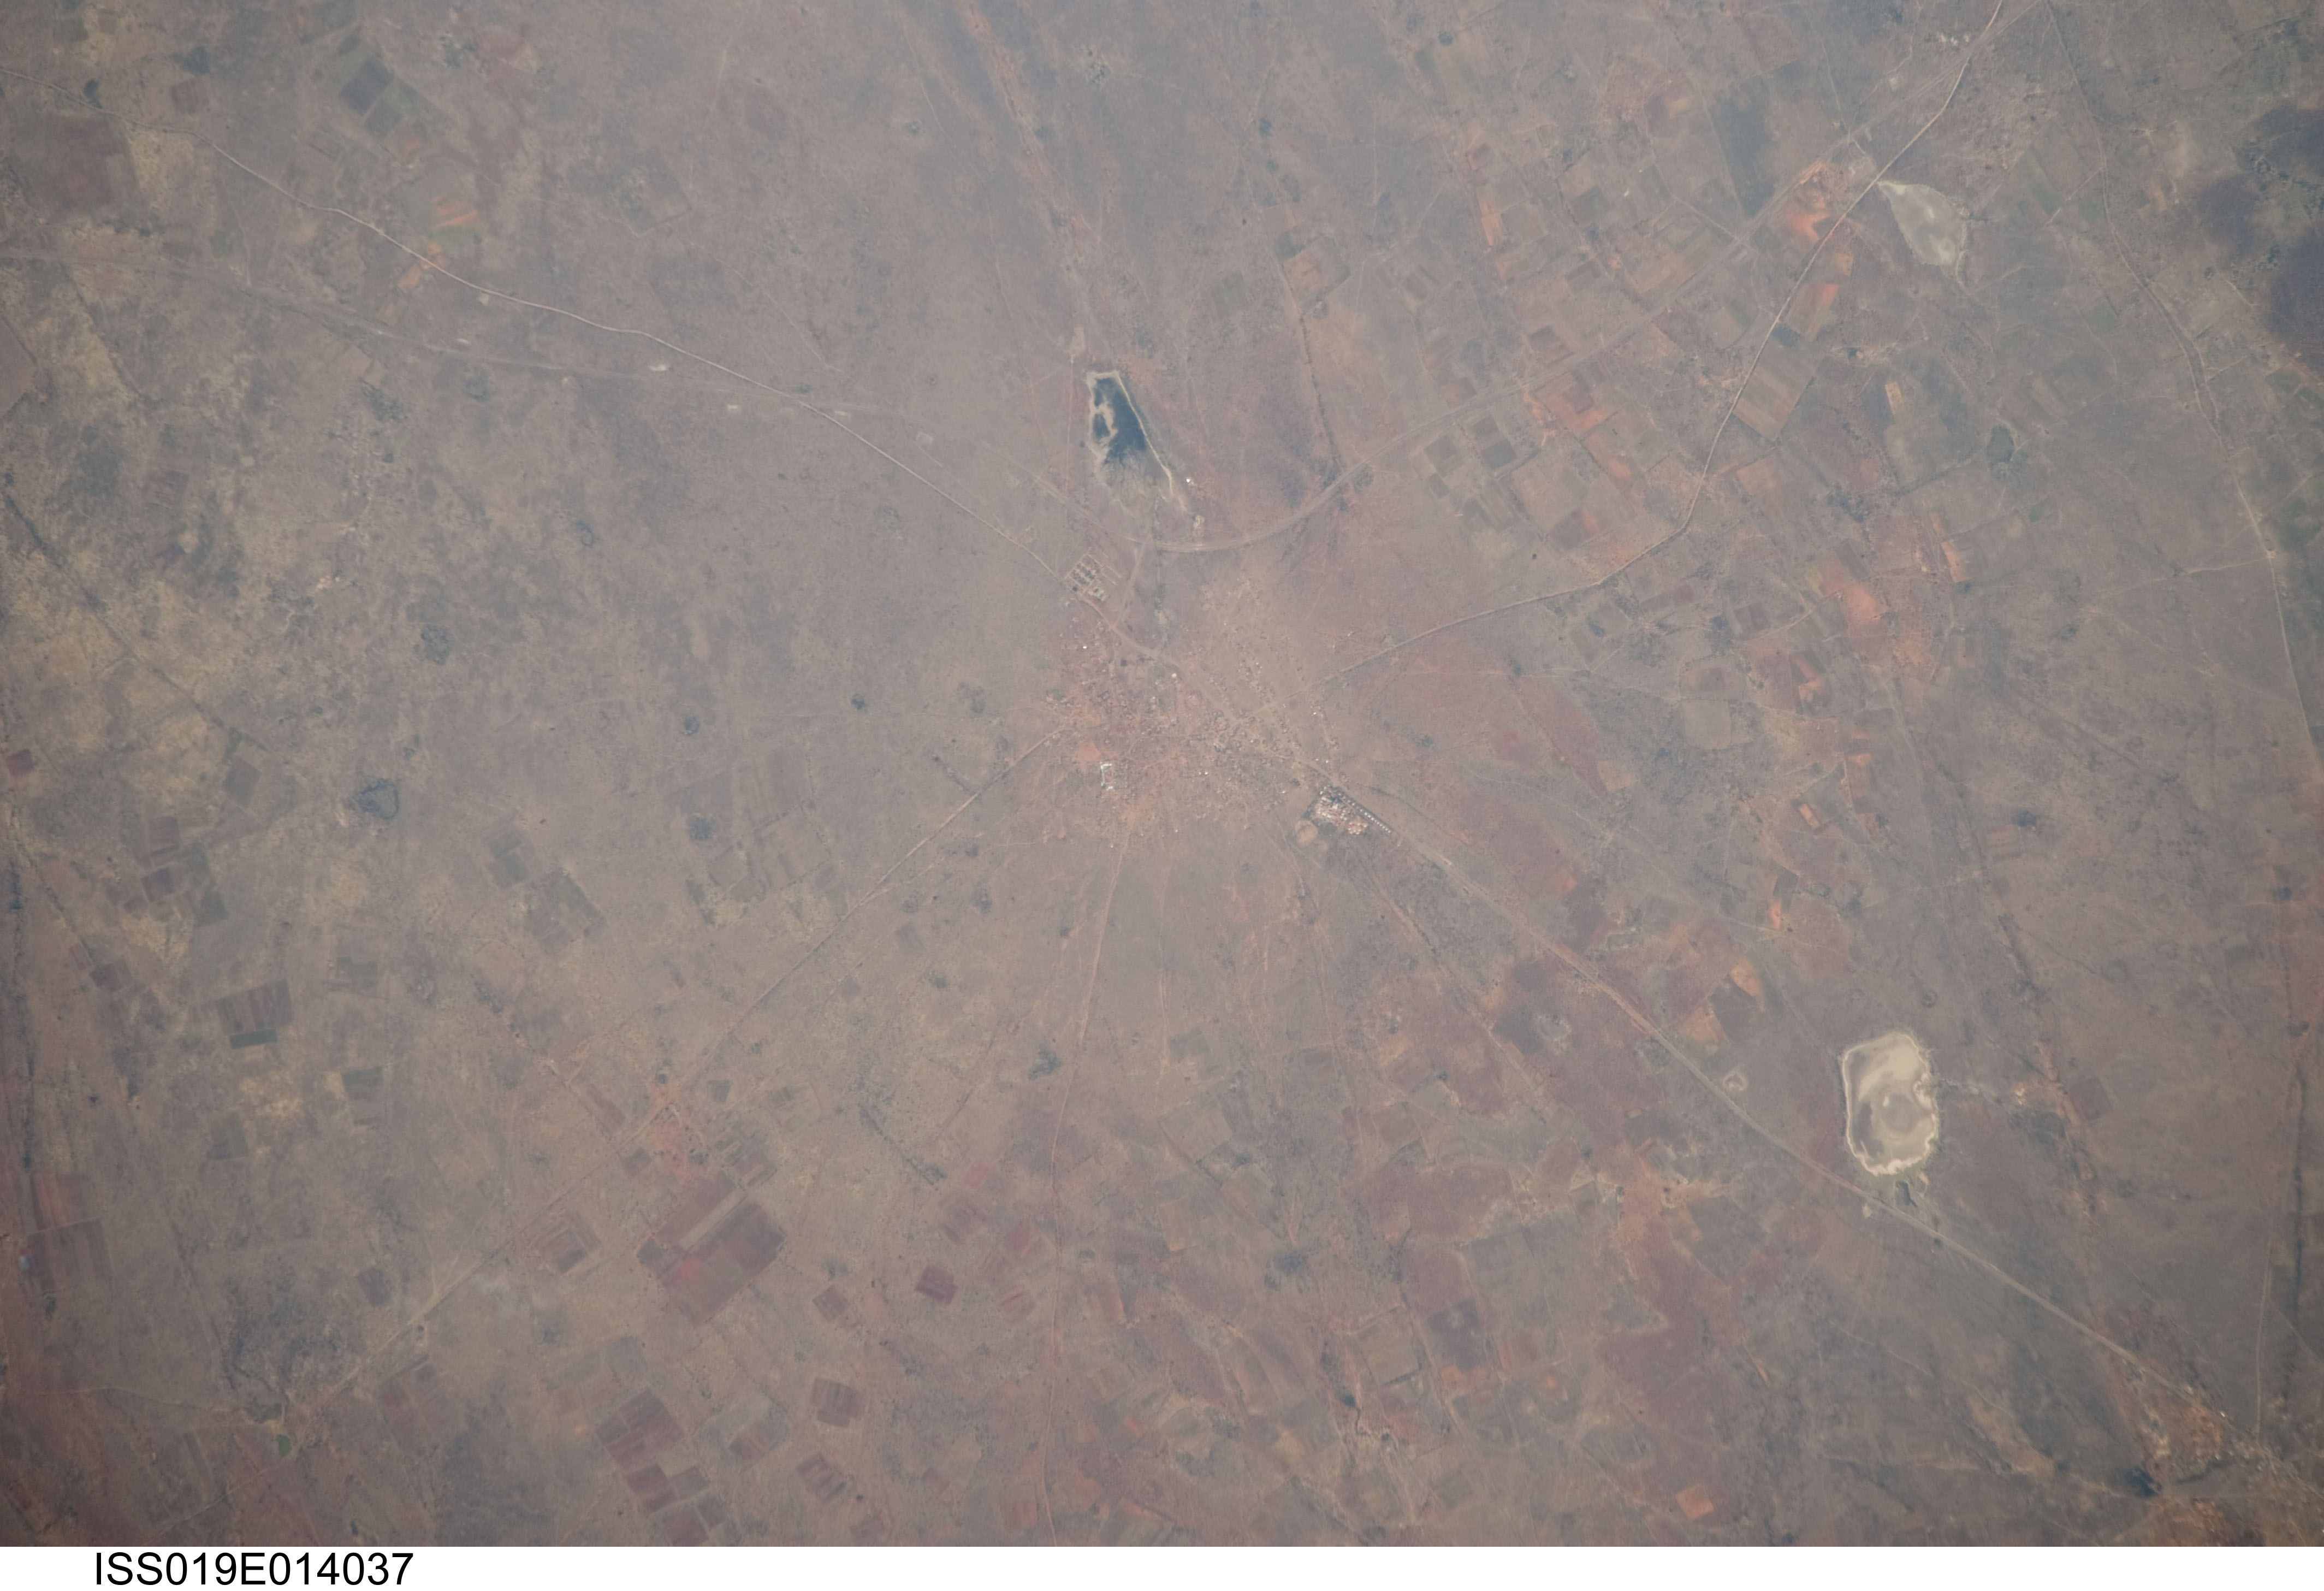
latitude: -23.4
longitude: 25.8
